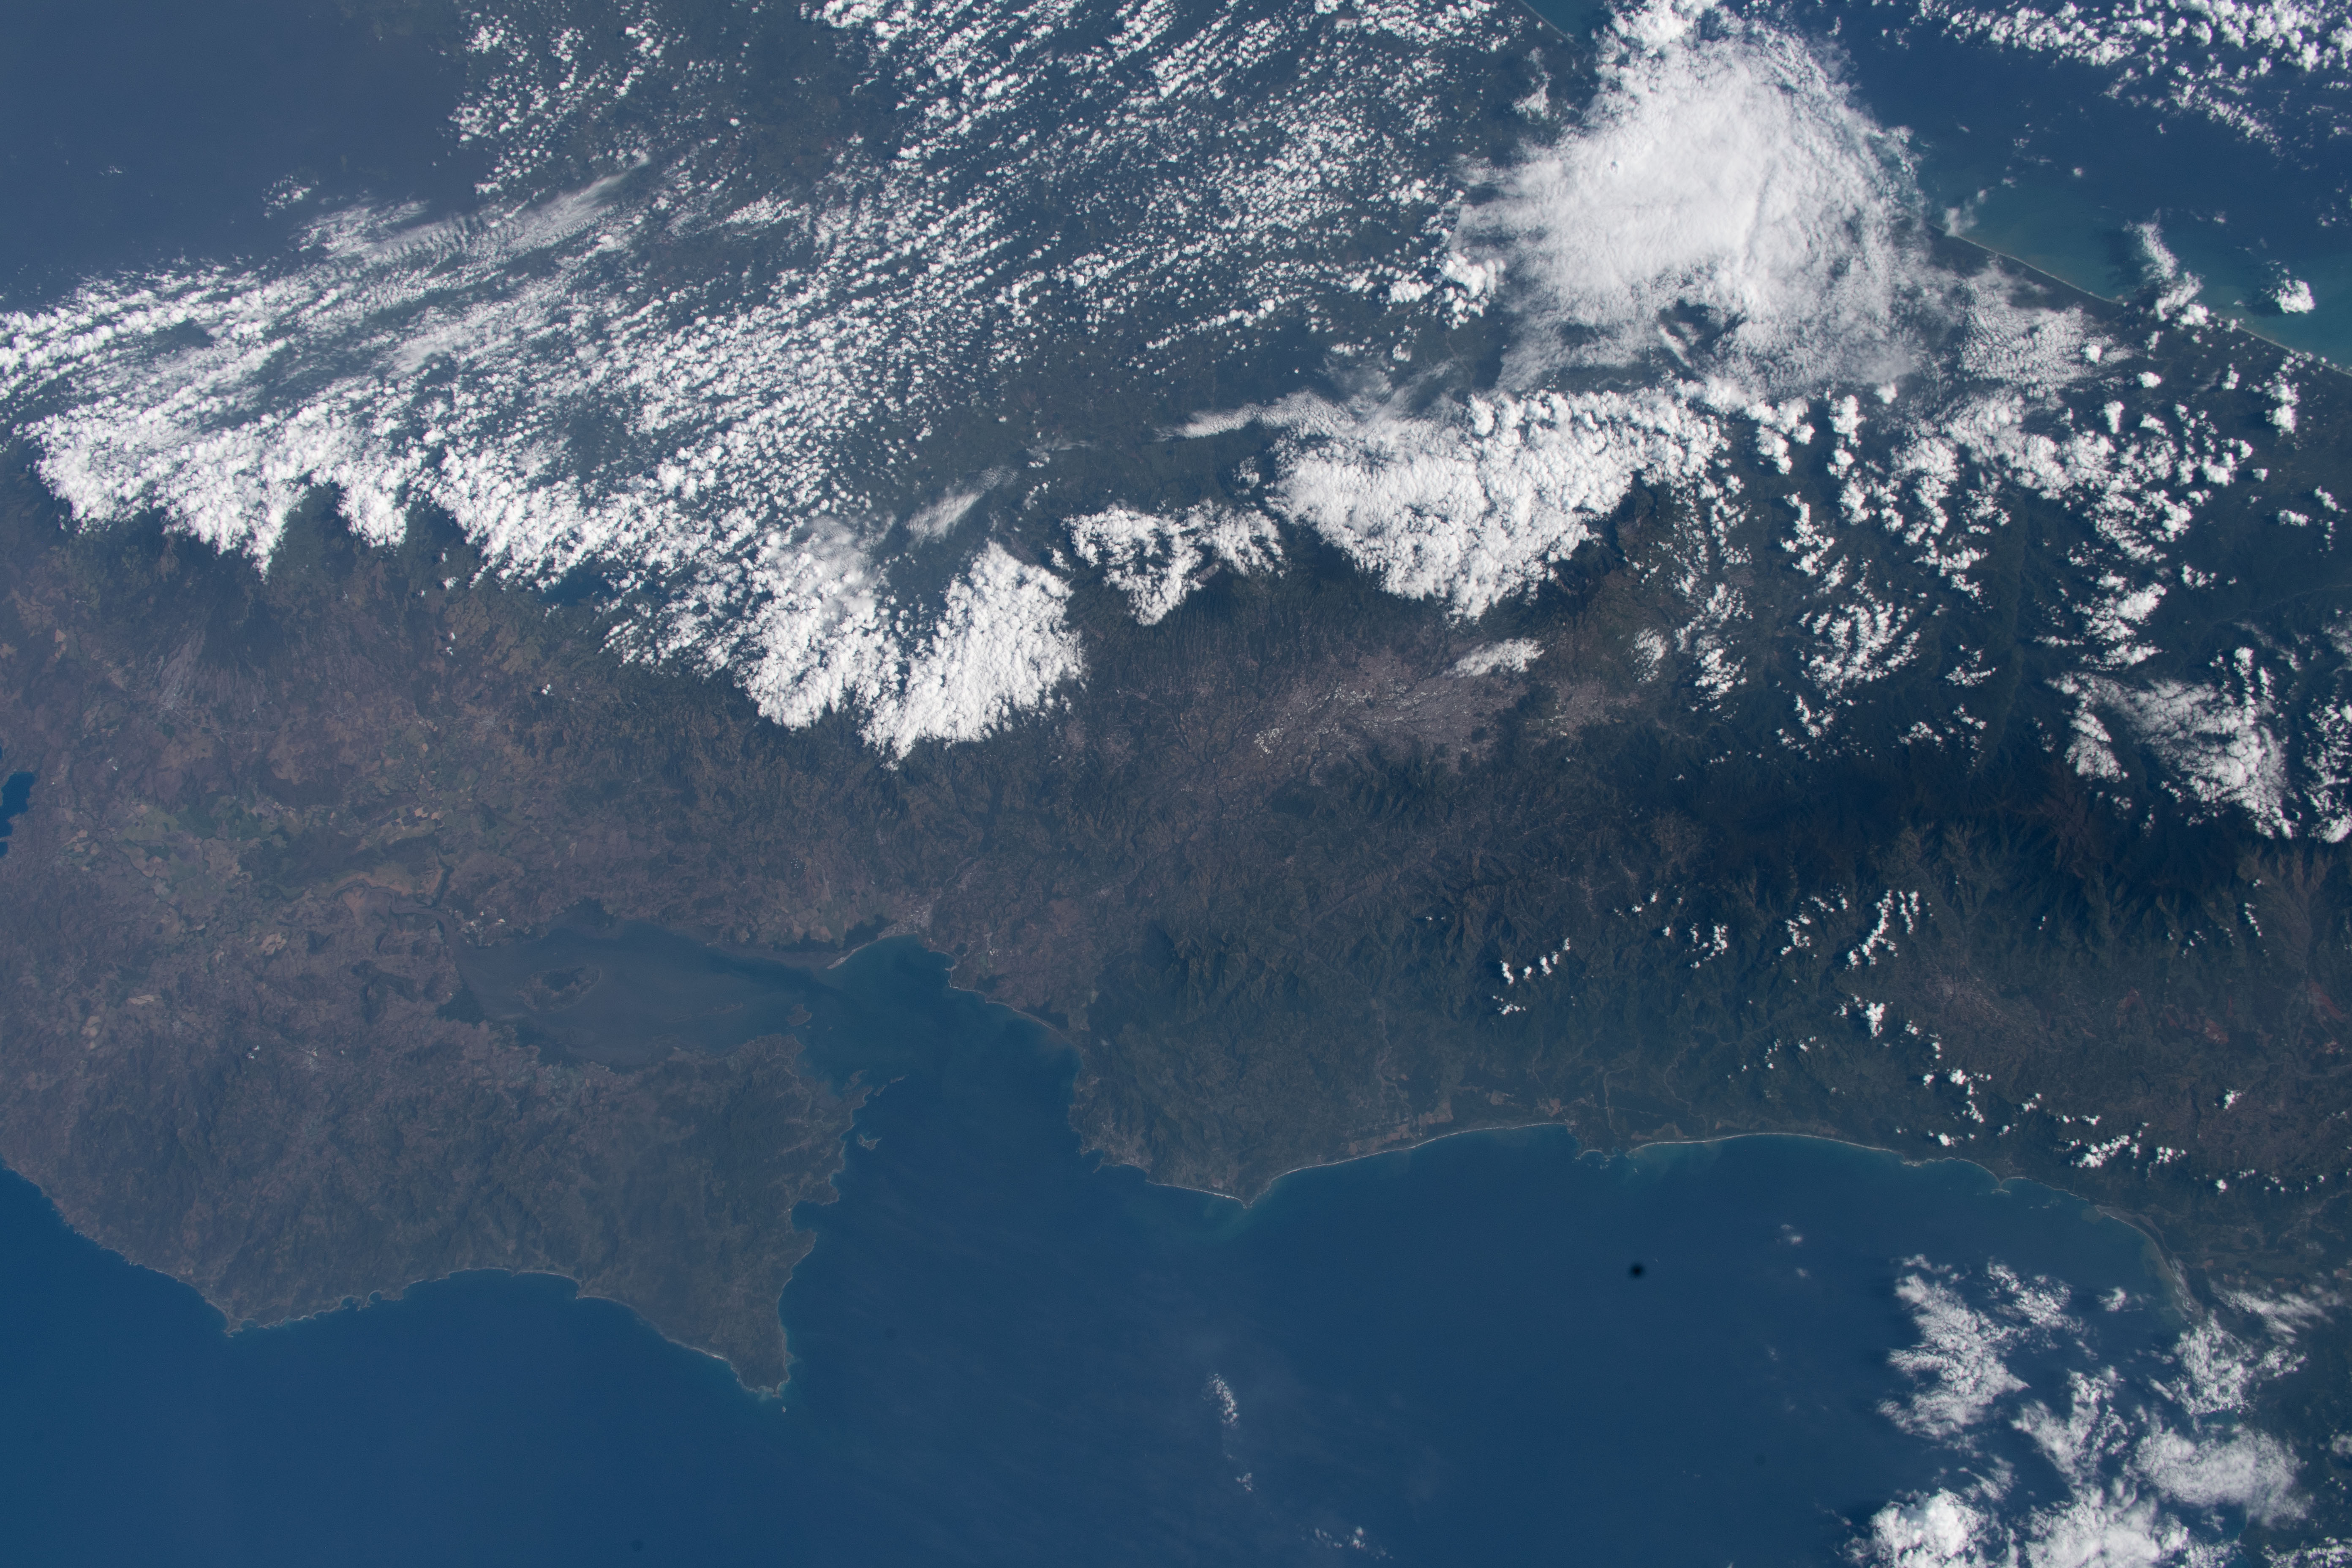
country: COSTA RICA
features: GULF OF NICOYA, TILMARAN MOUNTAINS, SAN JOSE
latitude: 10.0
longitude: -84.5
